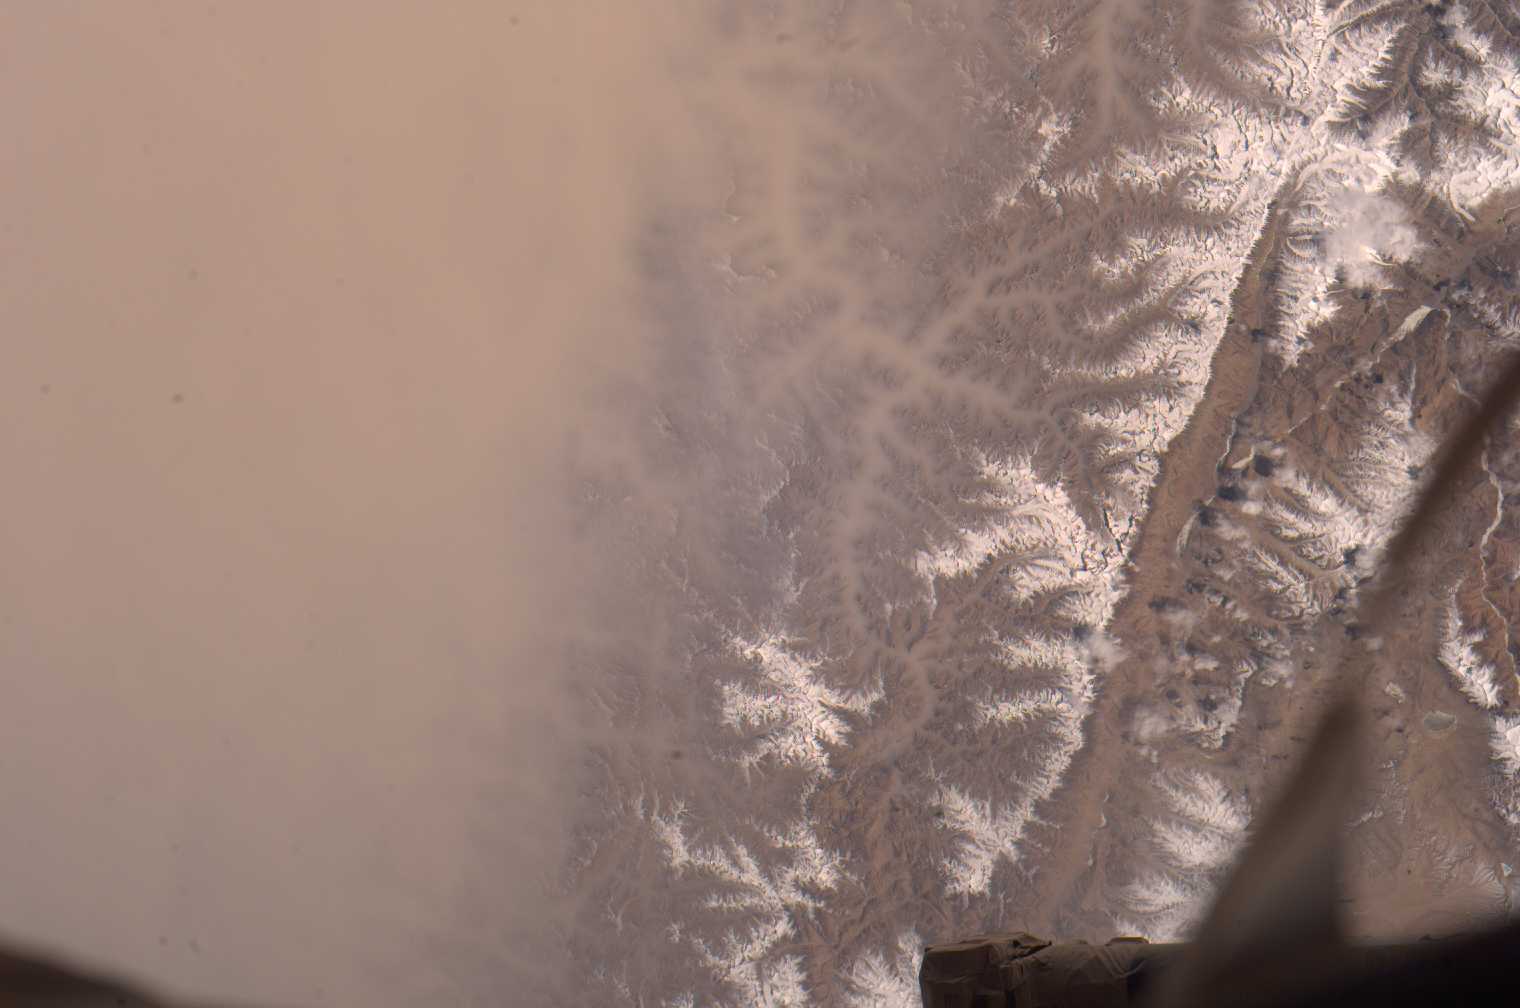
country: CHINA
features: KUN LUN MTS., DUST
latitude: 36.5
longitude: 78.5
